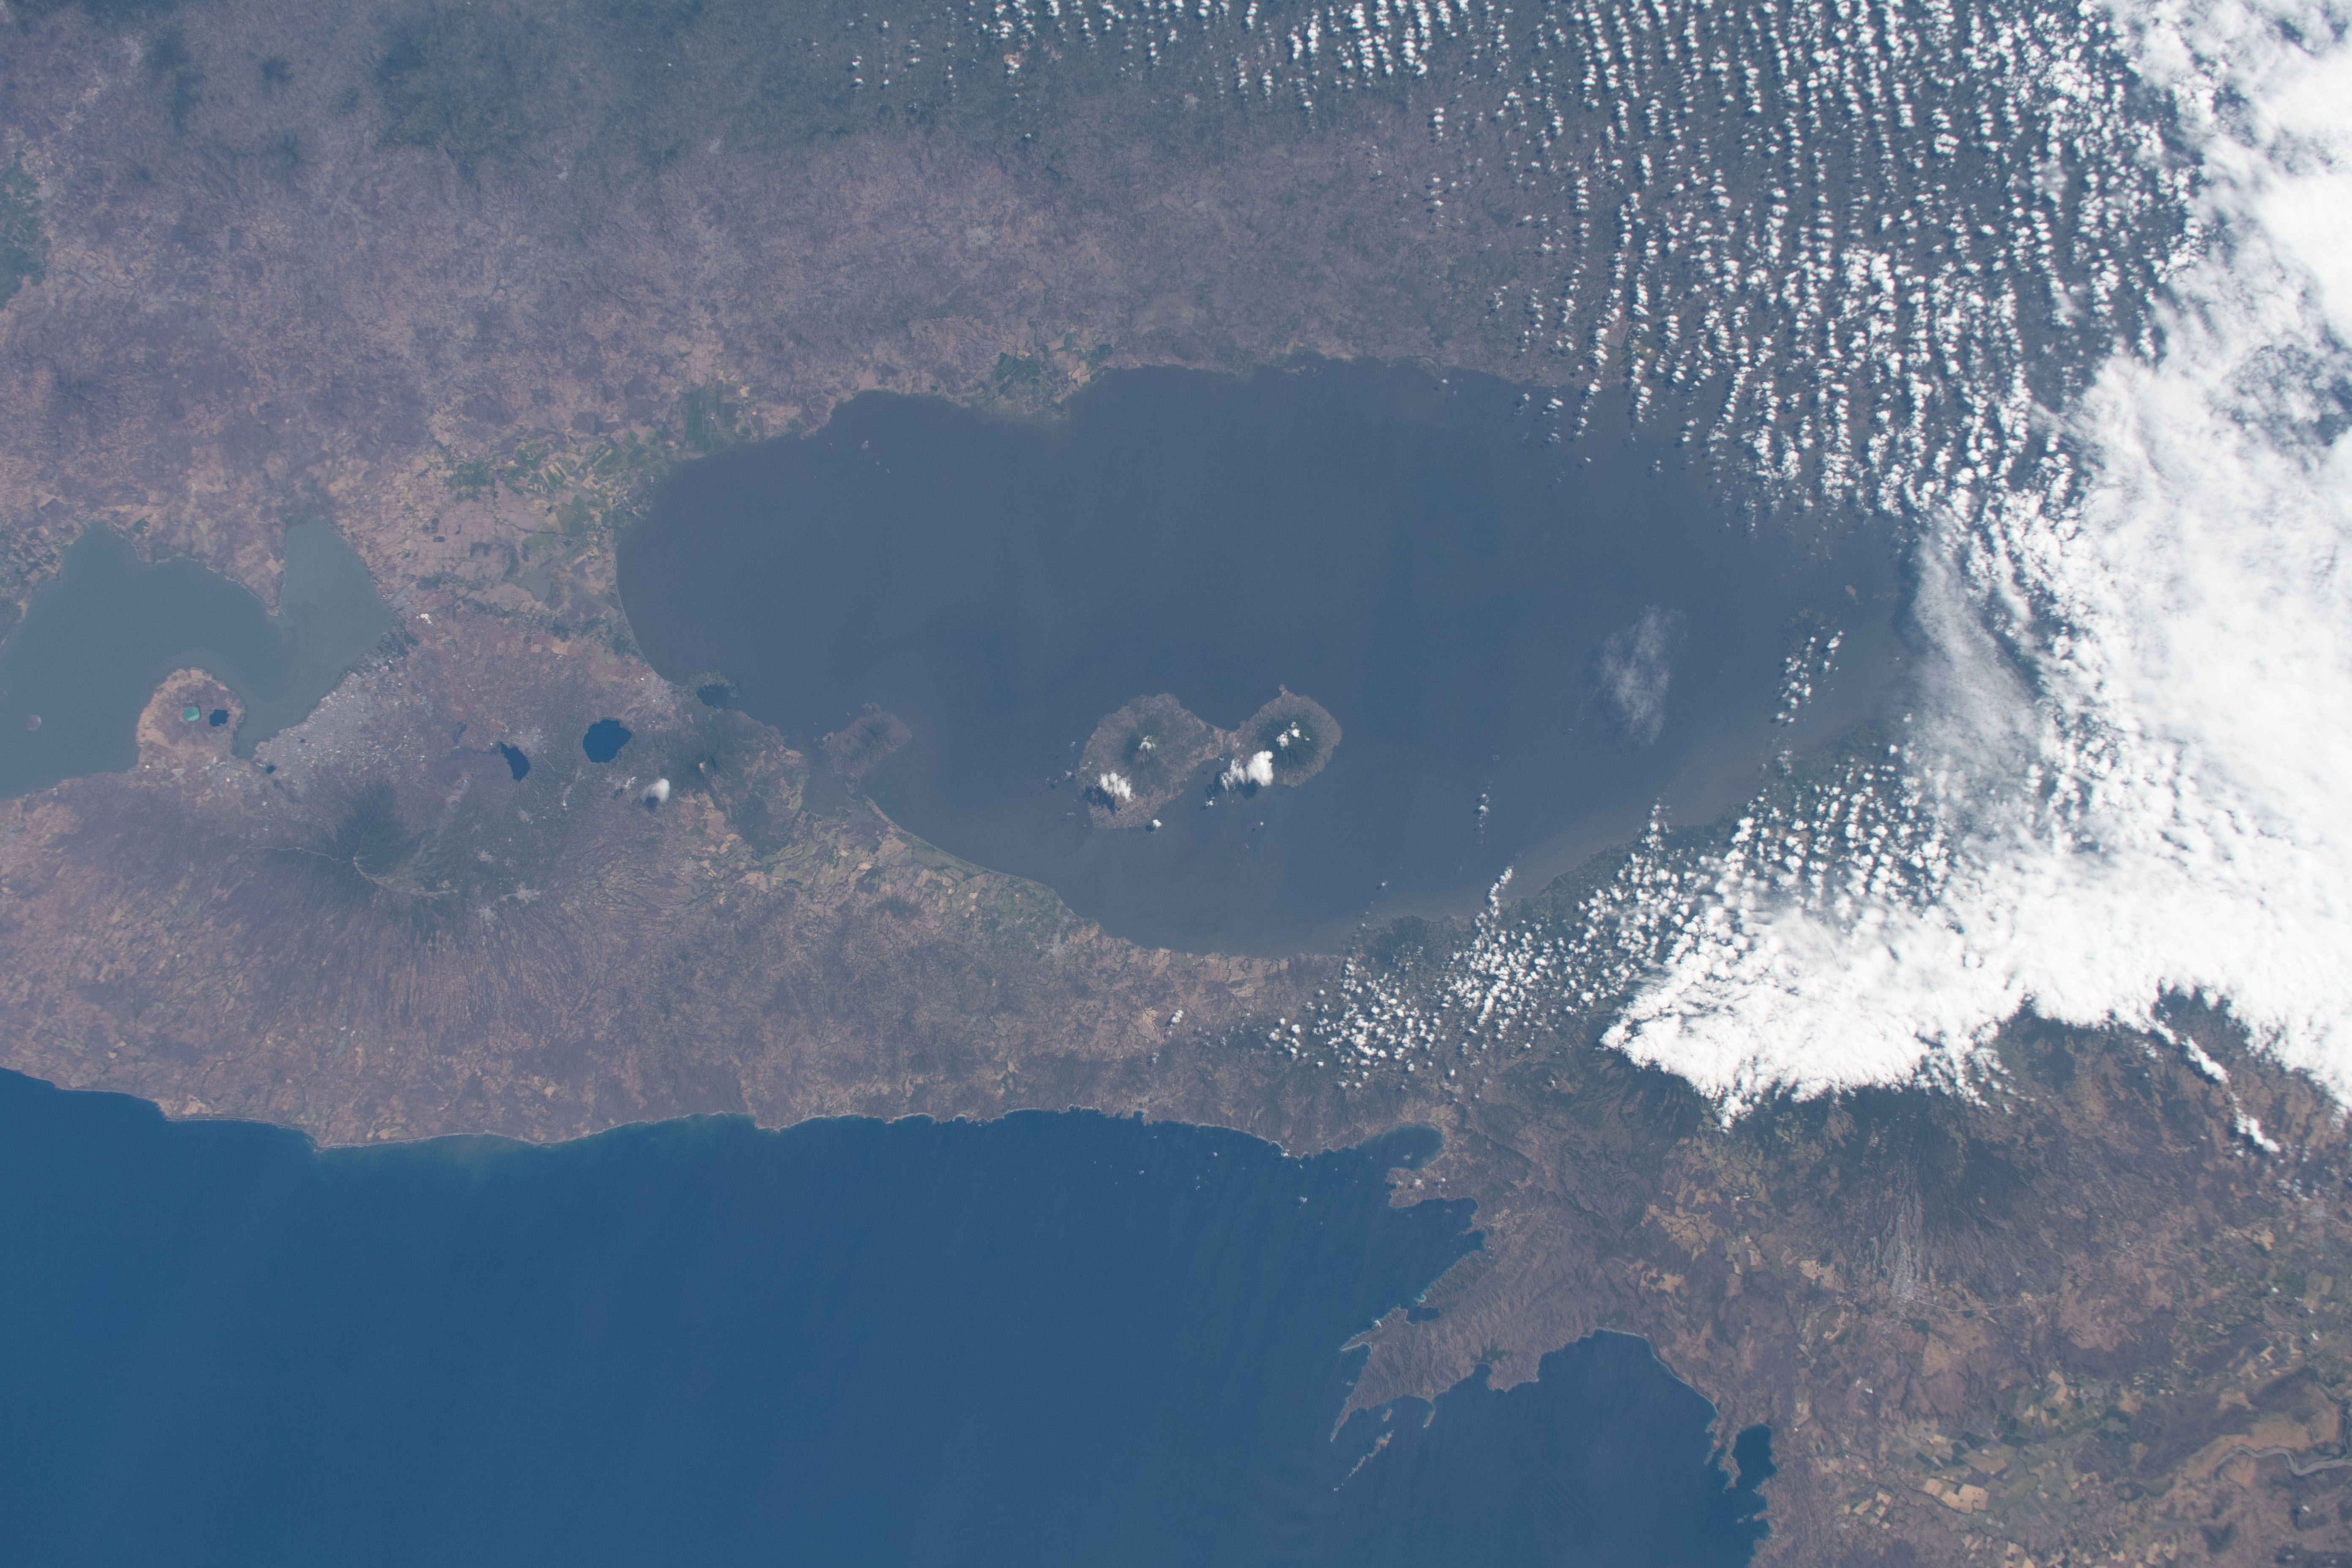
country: NICARAGUA
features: MOMBACHO VOLCANO
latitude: 11.5
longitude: -85.5
